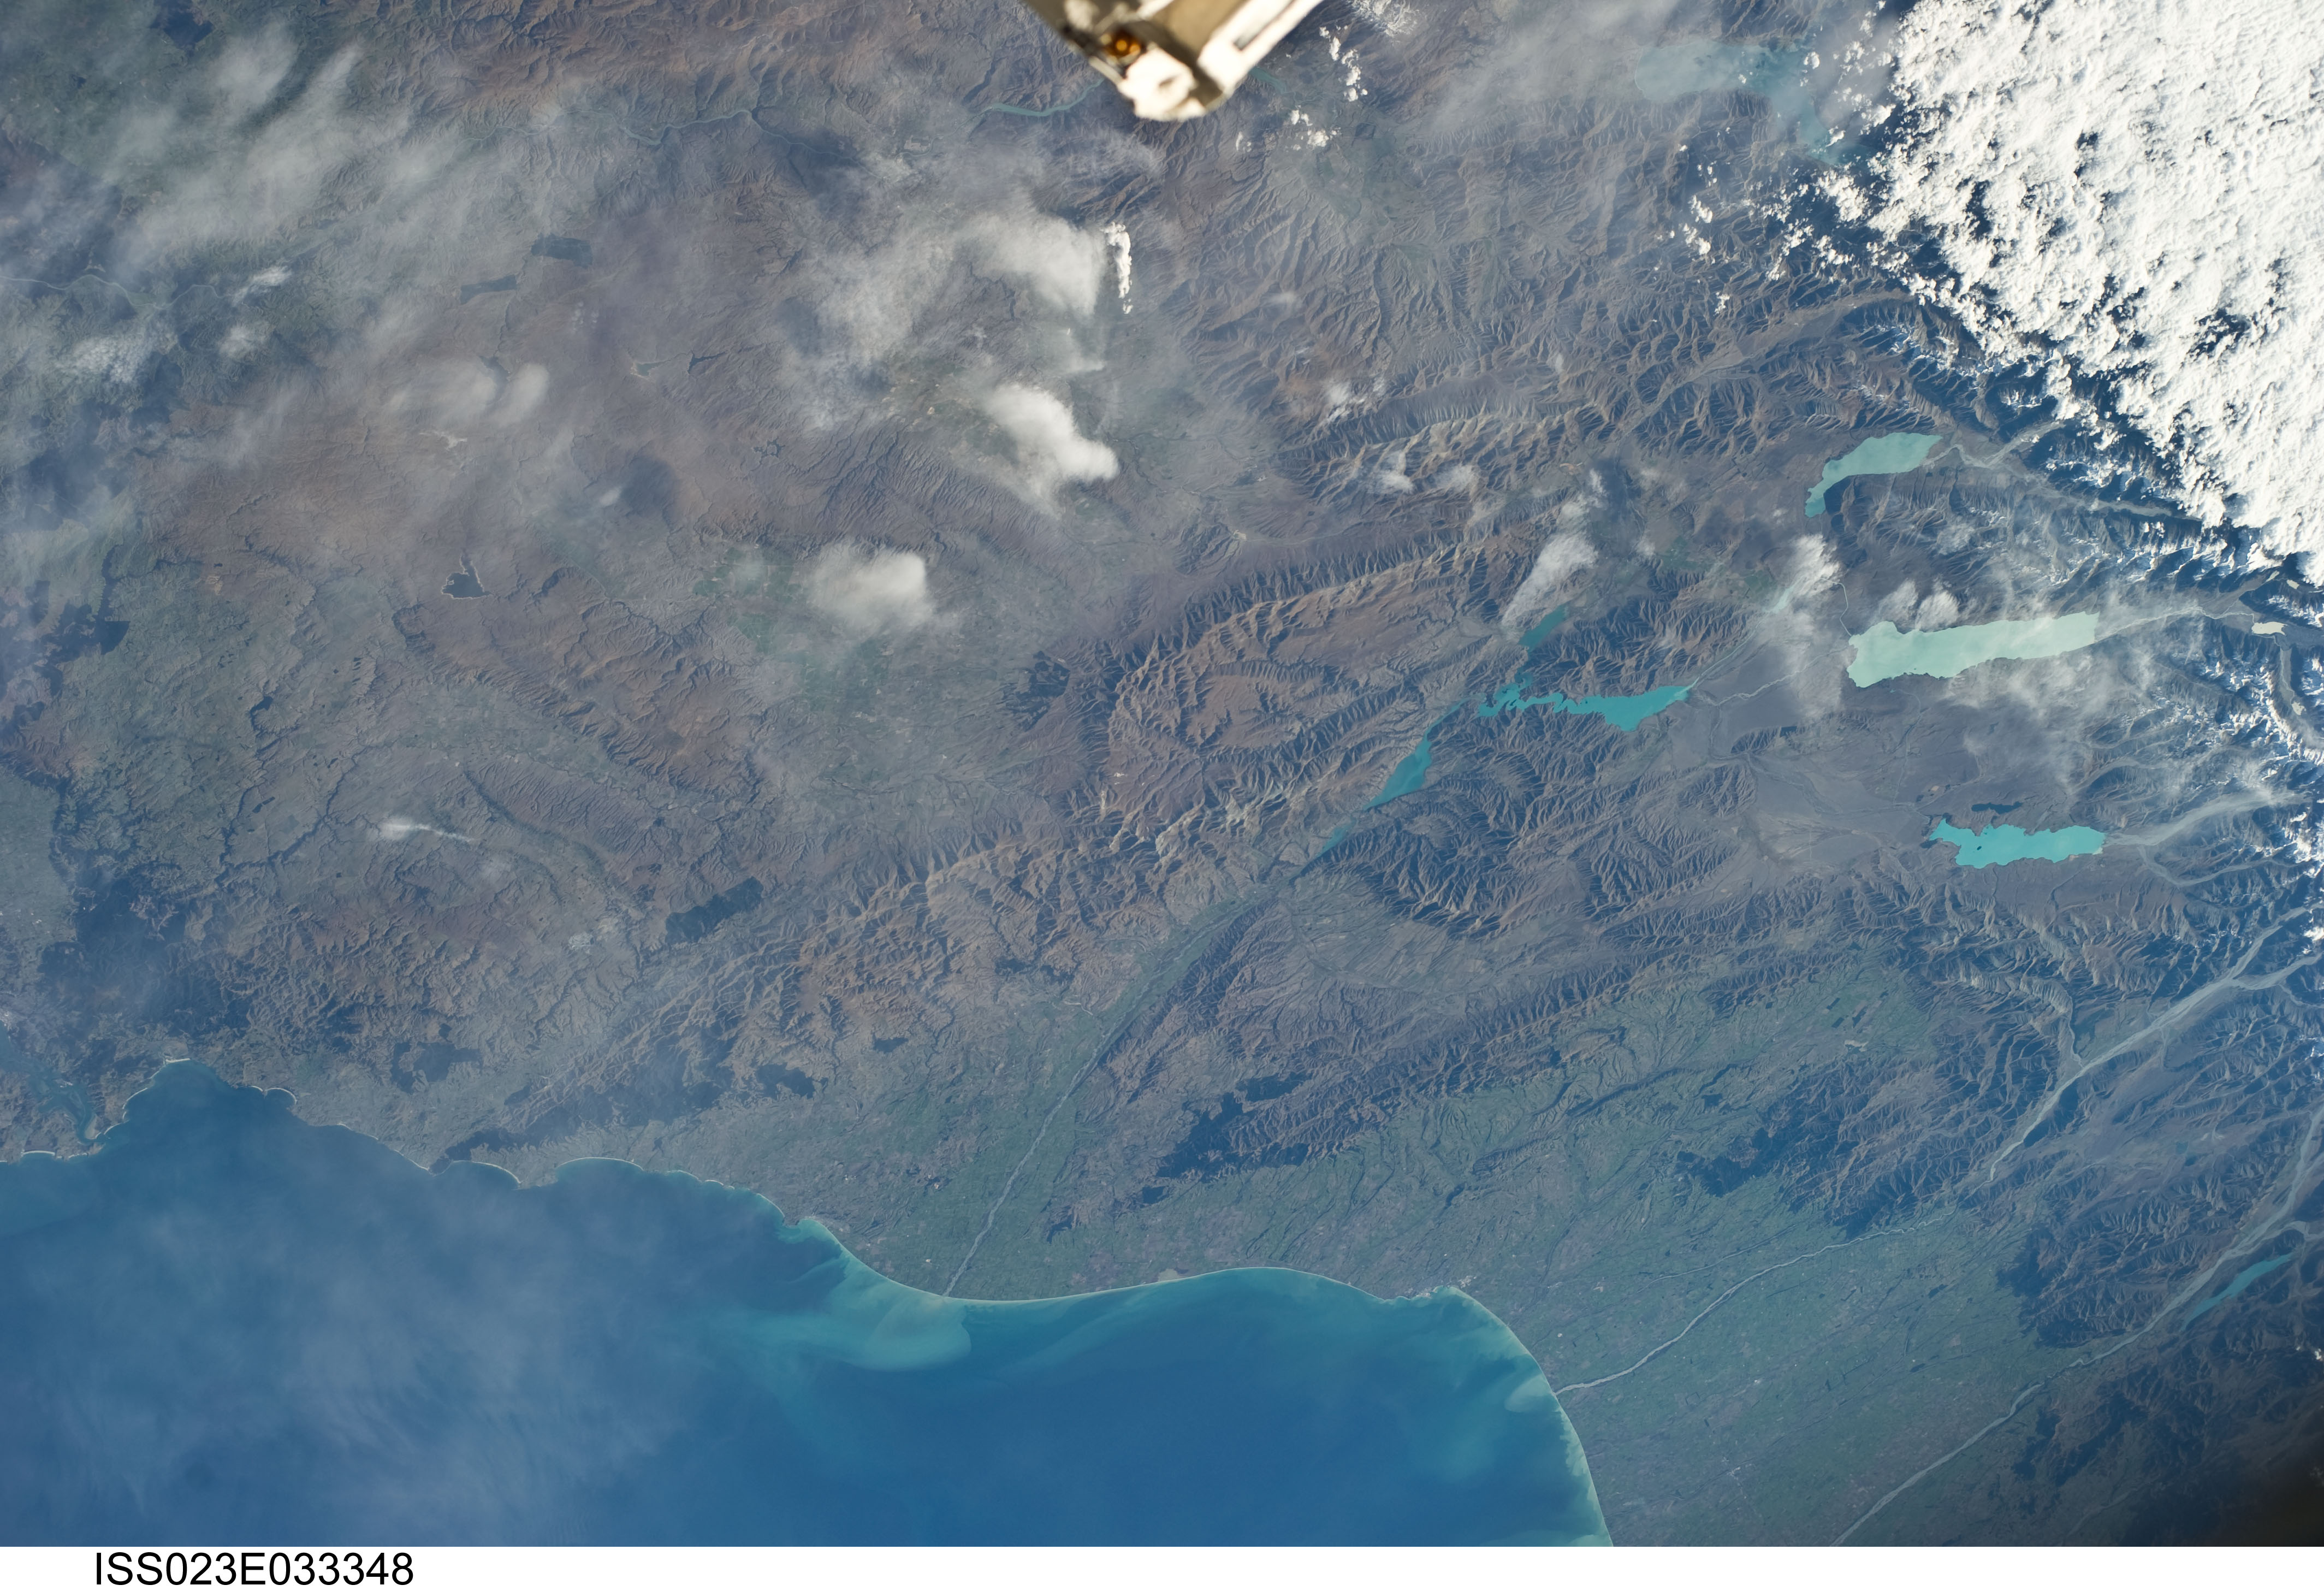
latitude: -45.0
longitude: 170.5
